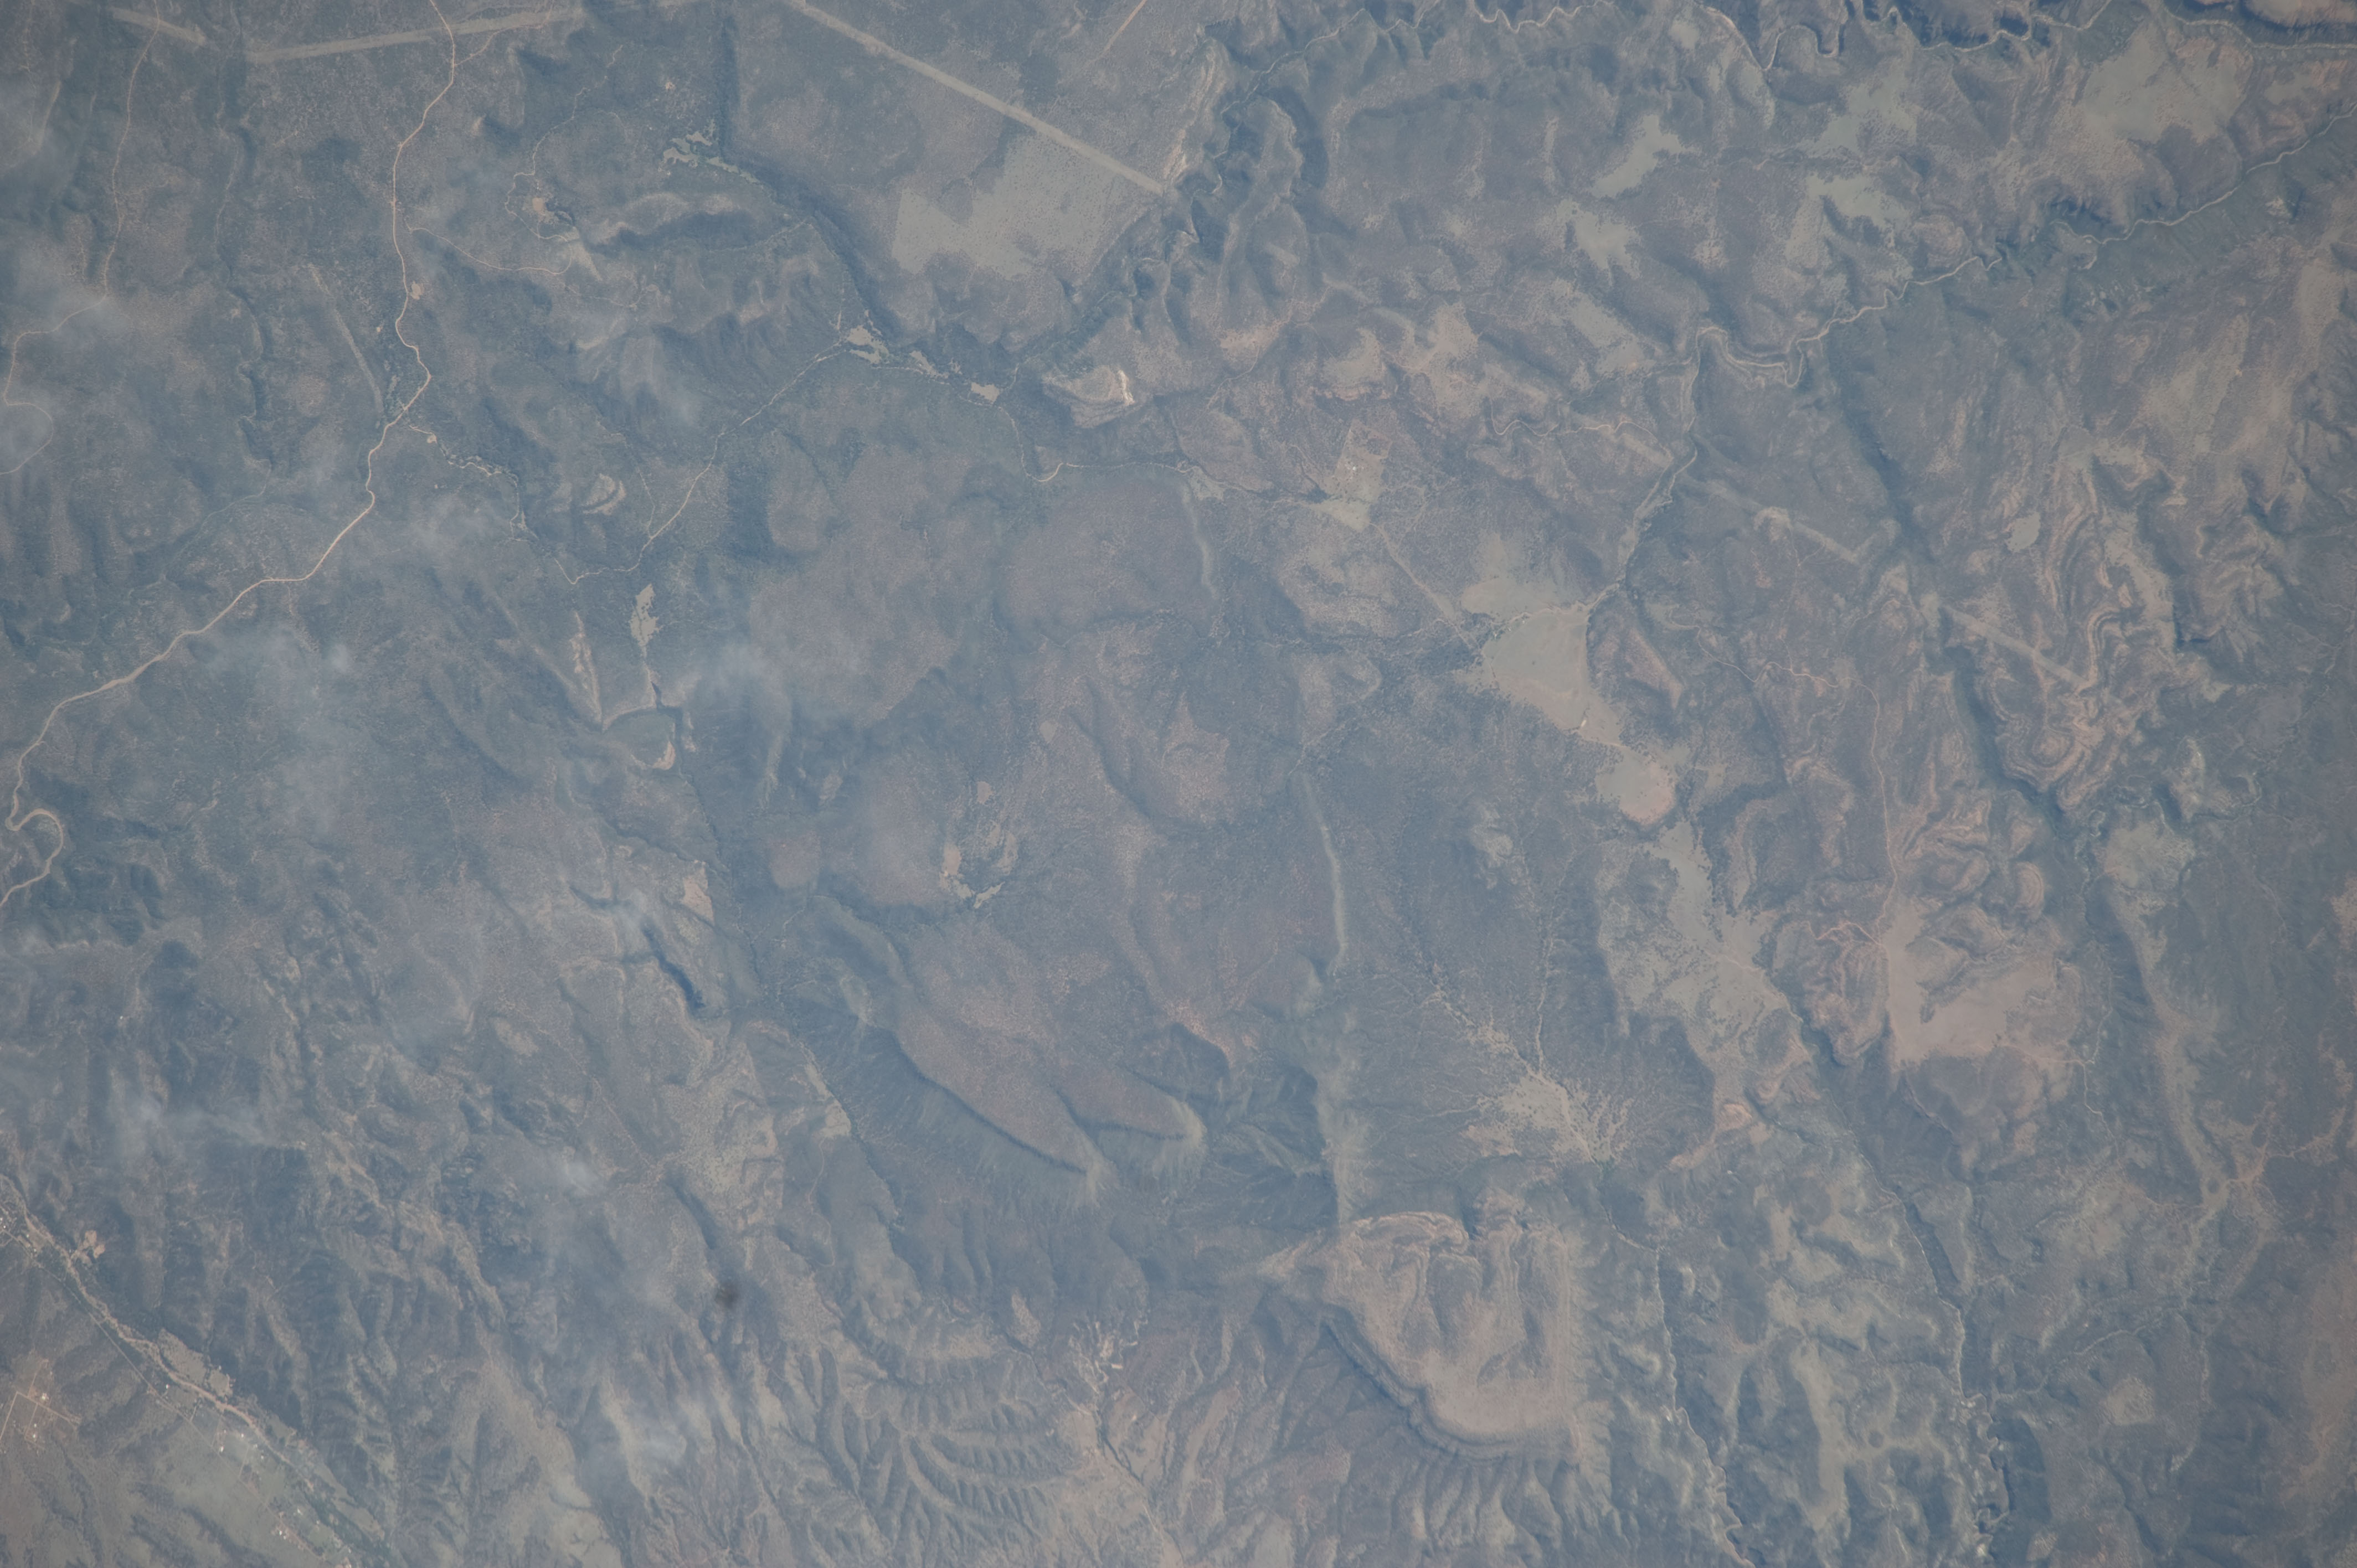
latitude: 34.0
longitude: -110.8
